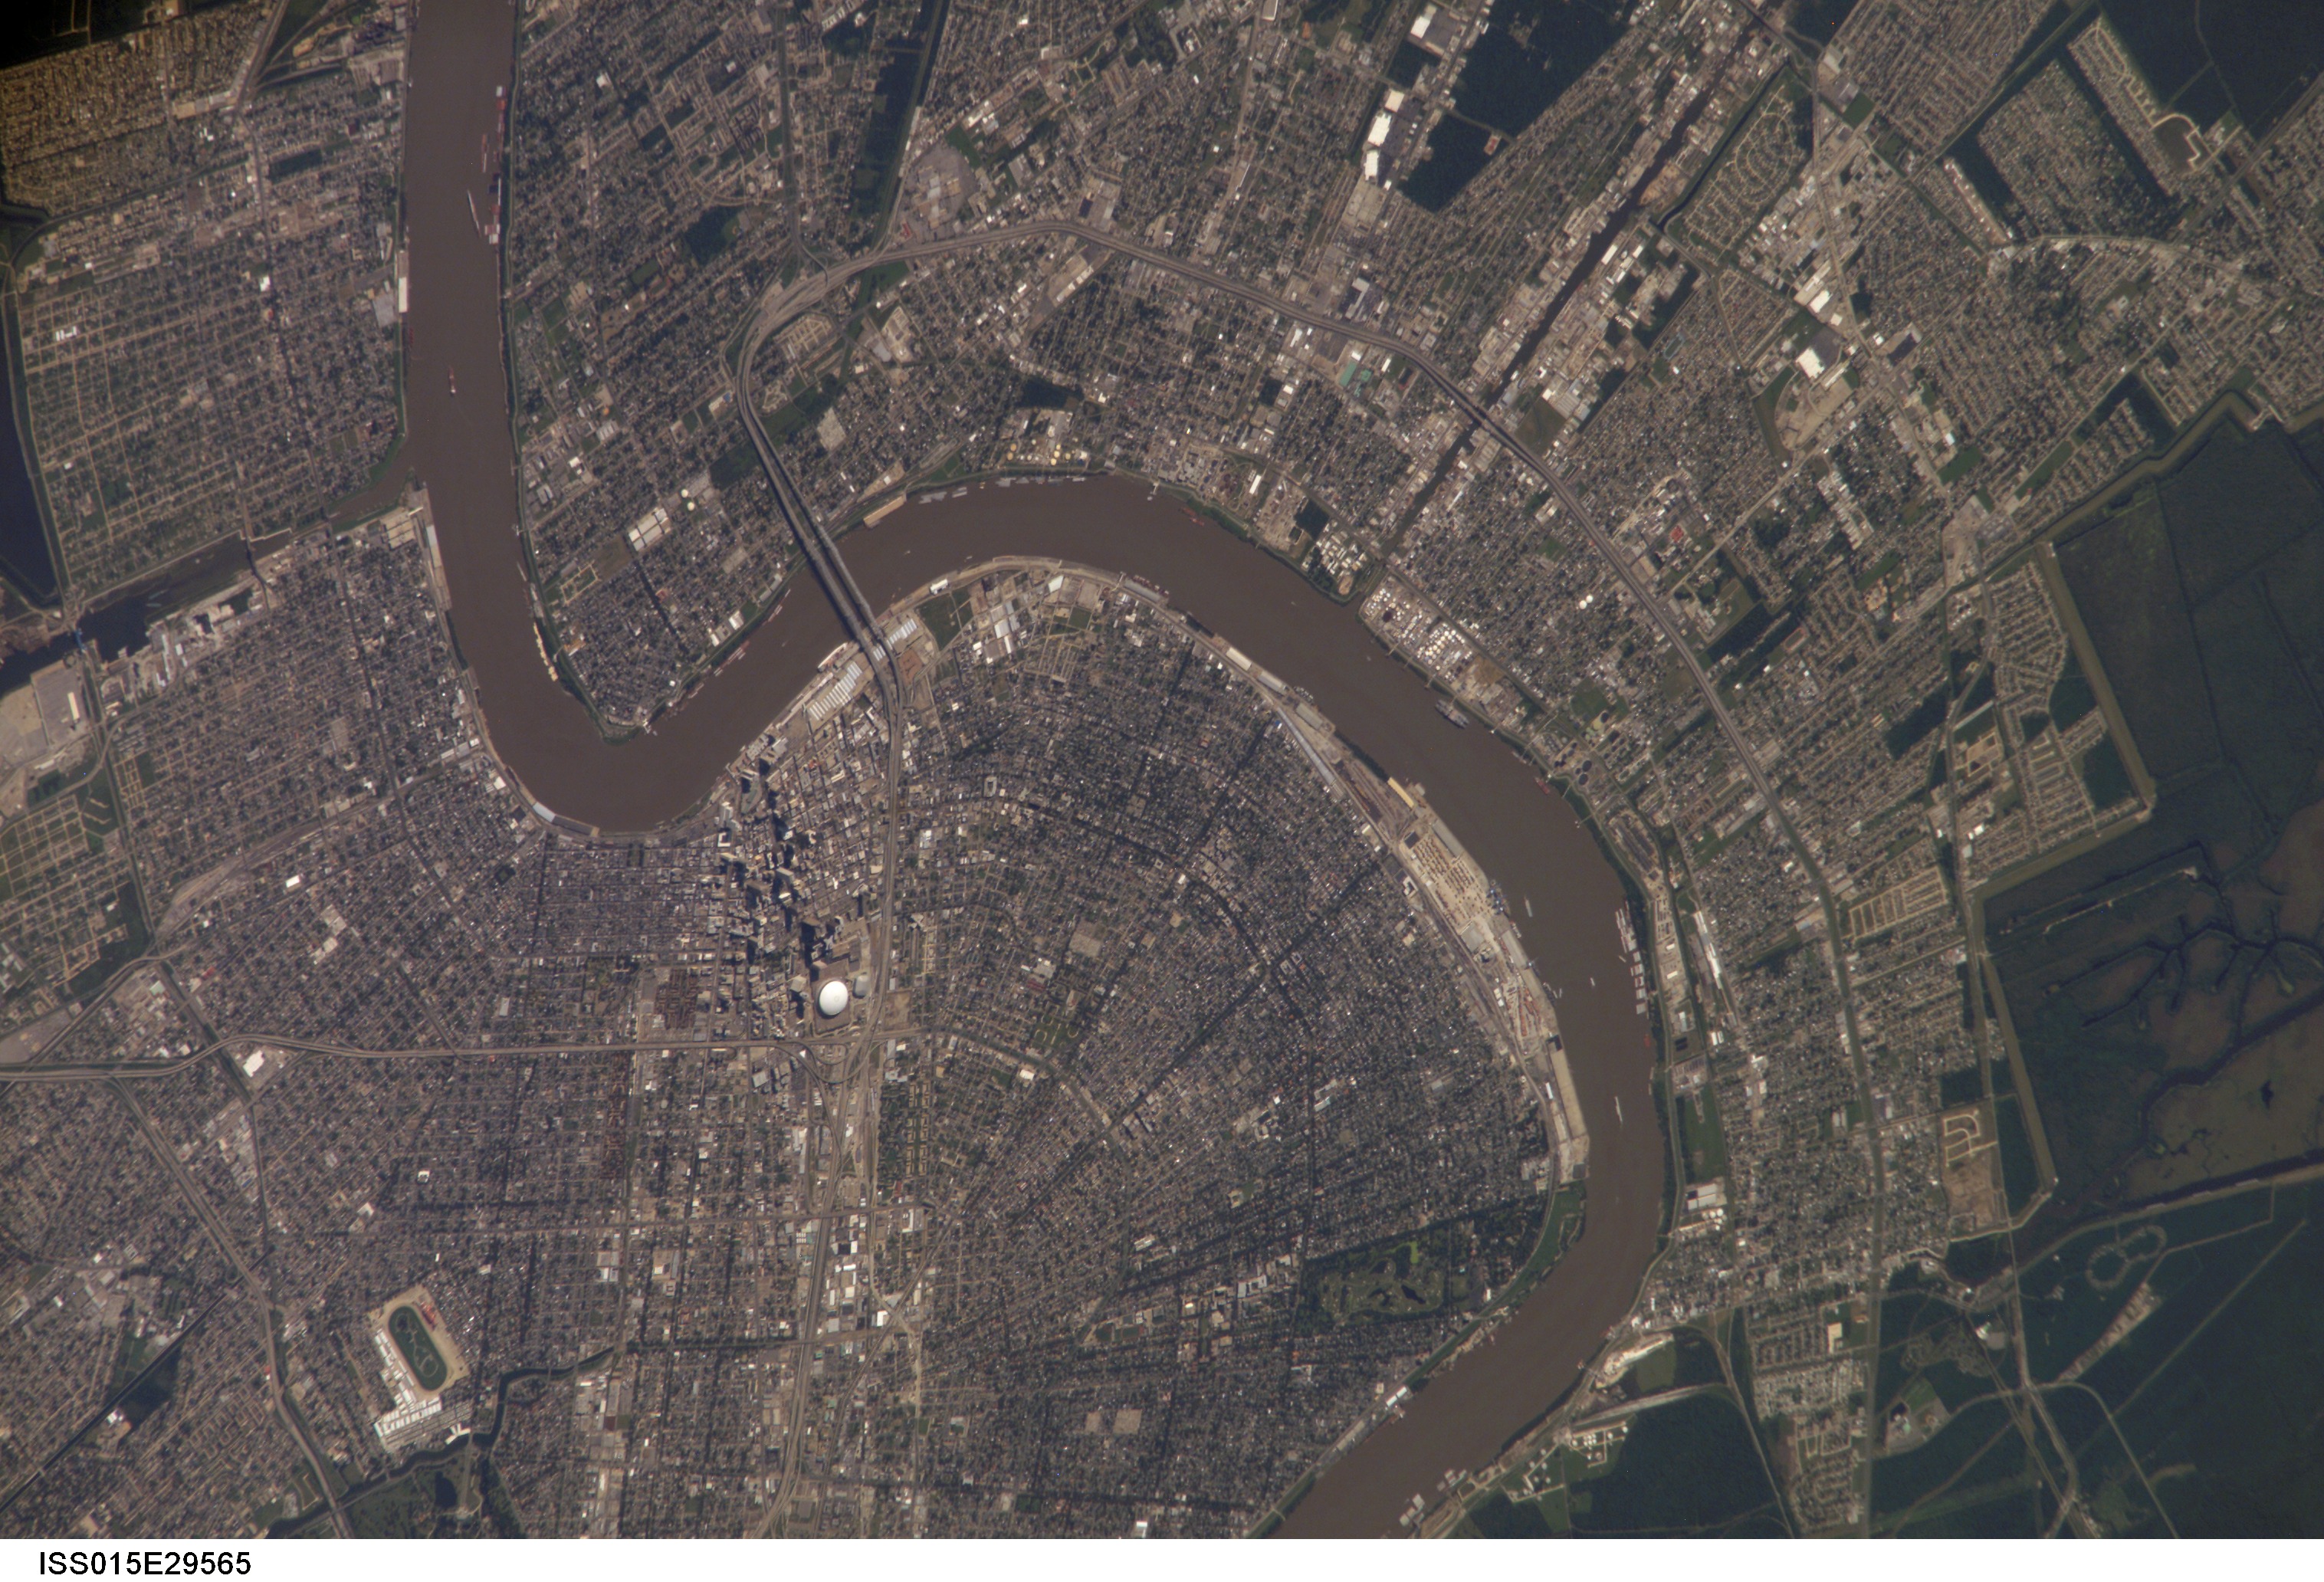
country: USA-LOUISIANA
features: MISSISSIPPI R., S. NEW ORLEANS
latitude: 29.9
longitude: -90.1
